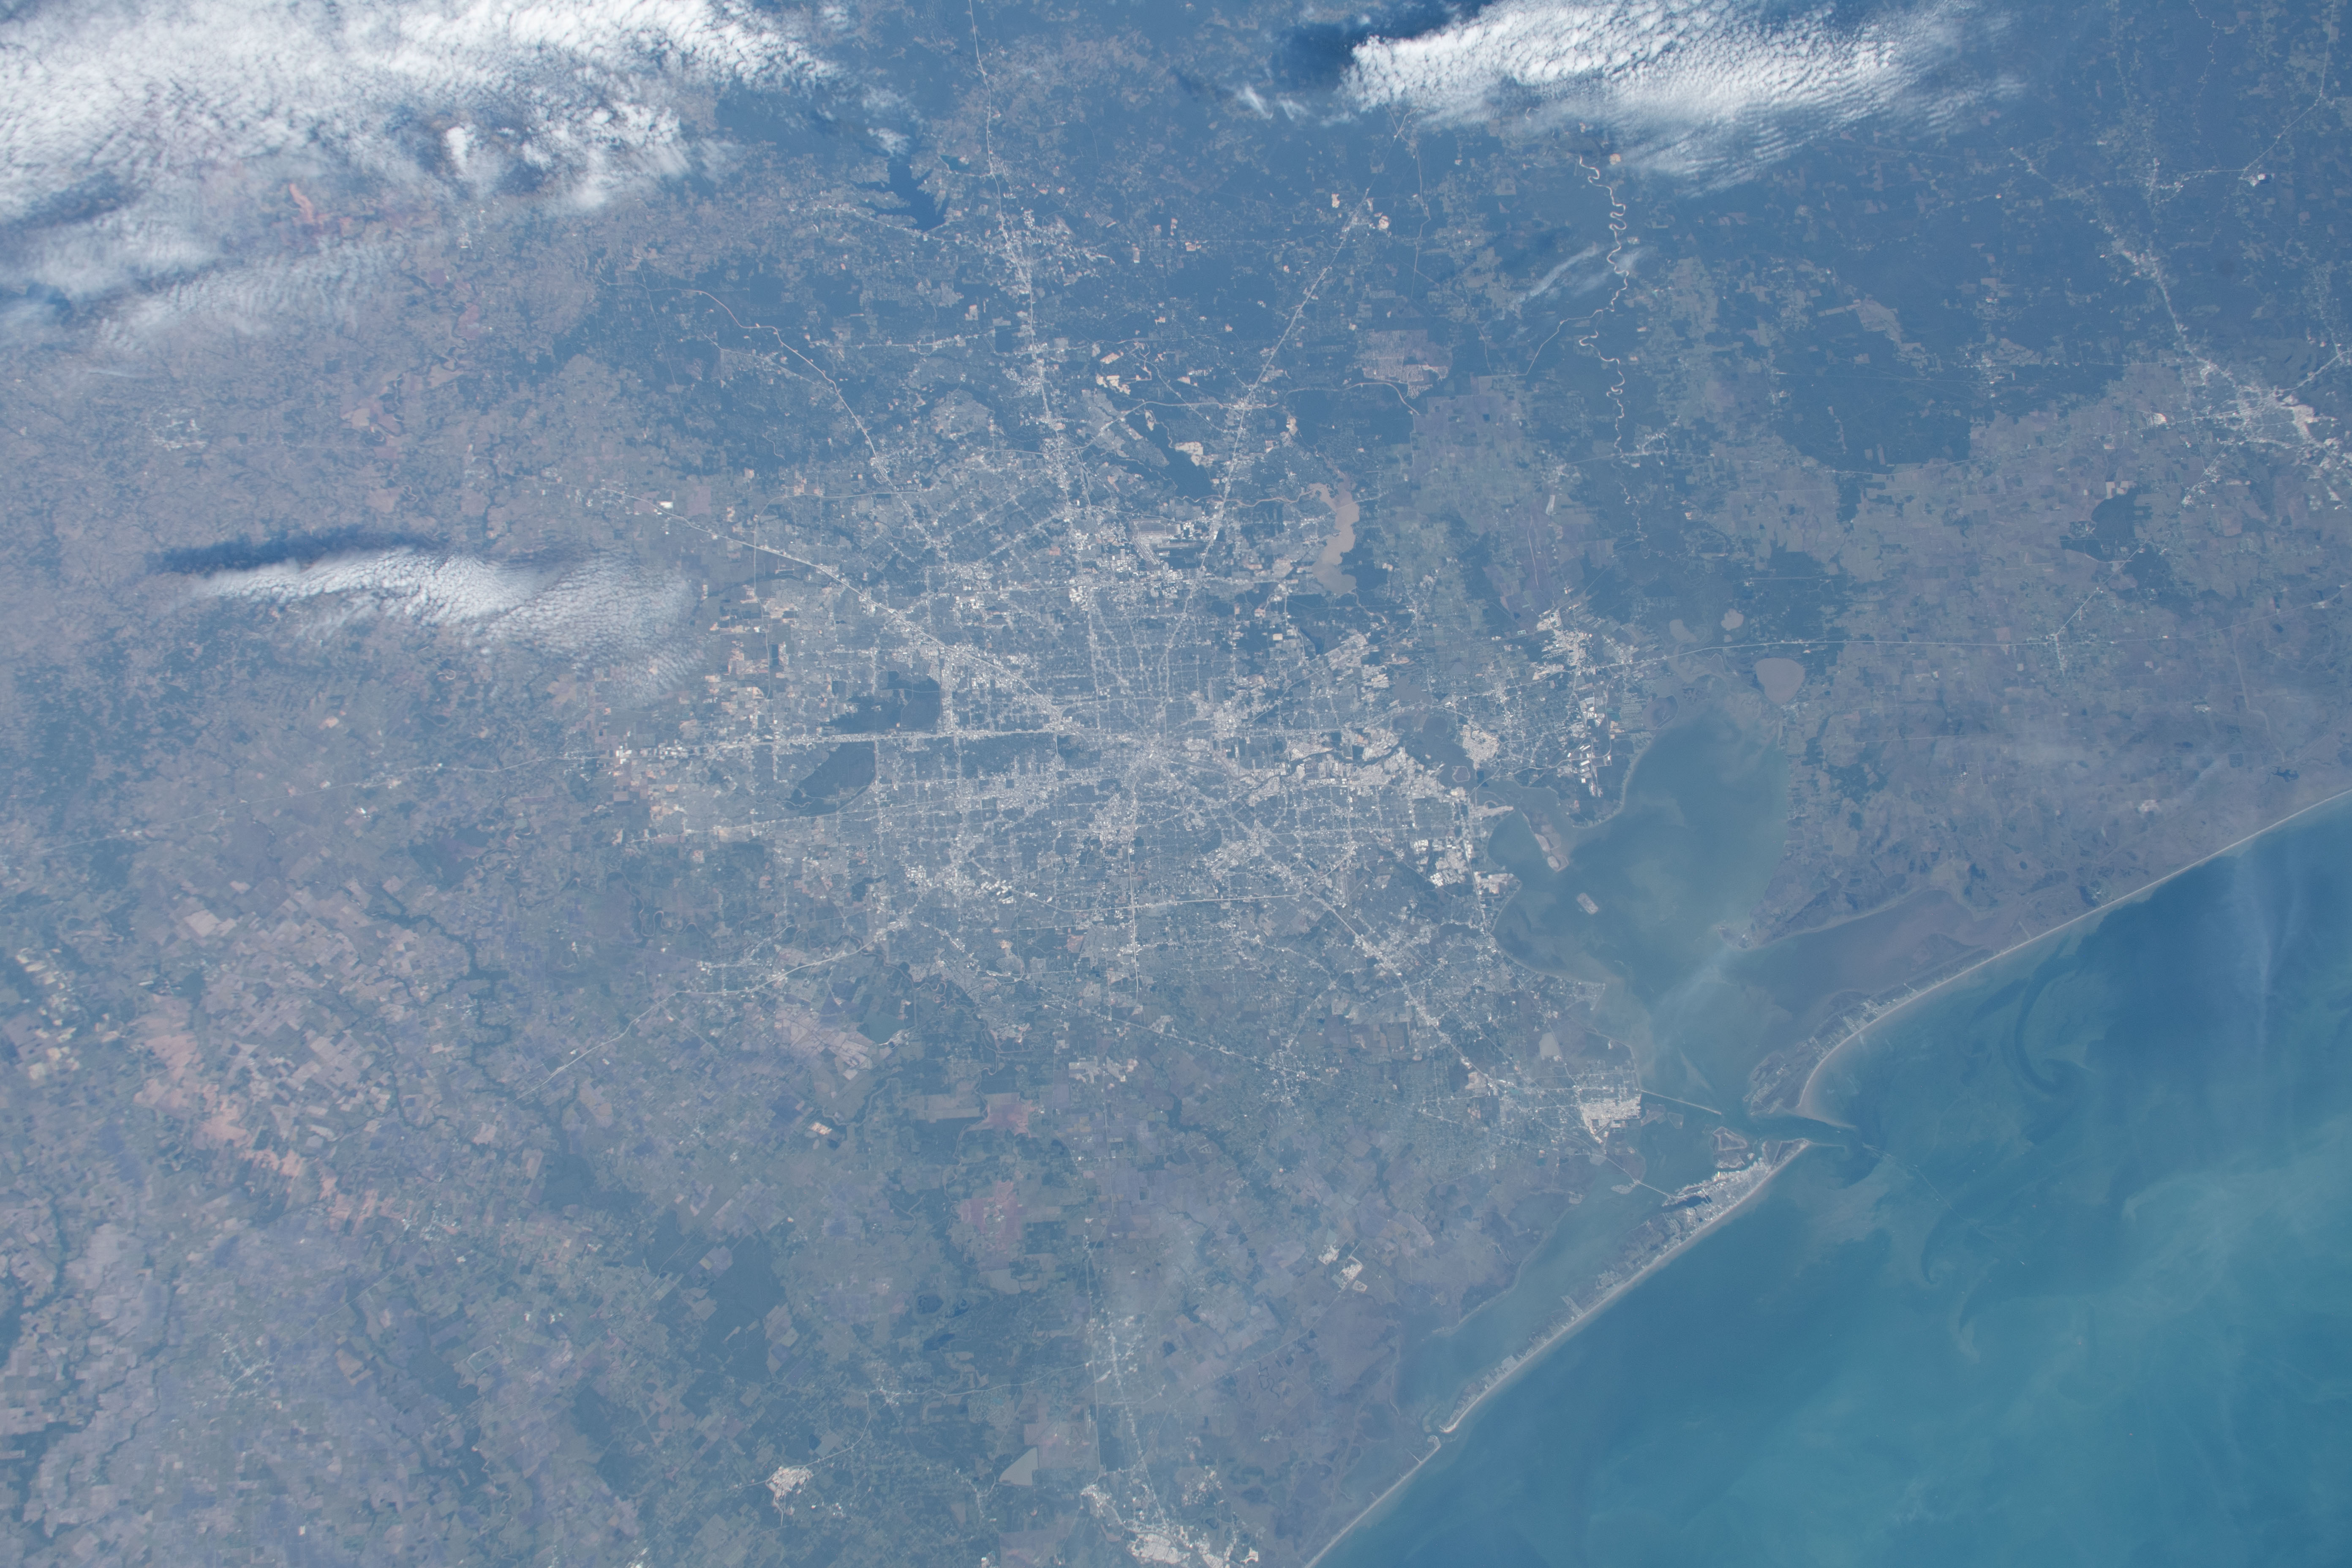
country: USA-TEXAS
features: HOUSTON, GALVESTON BAY
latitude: 30.0
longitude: -95.5
